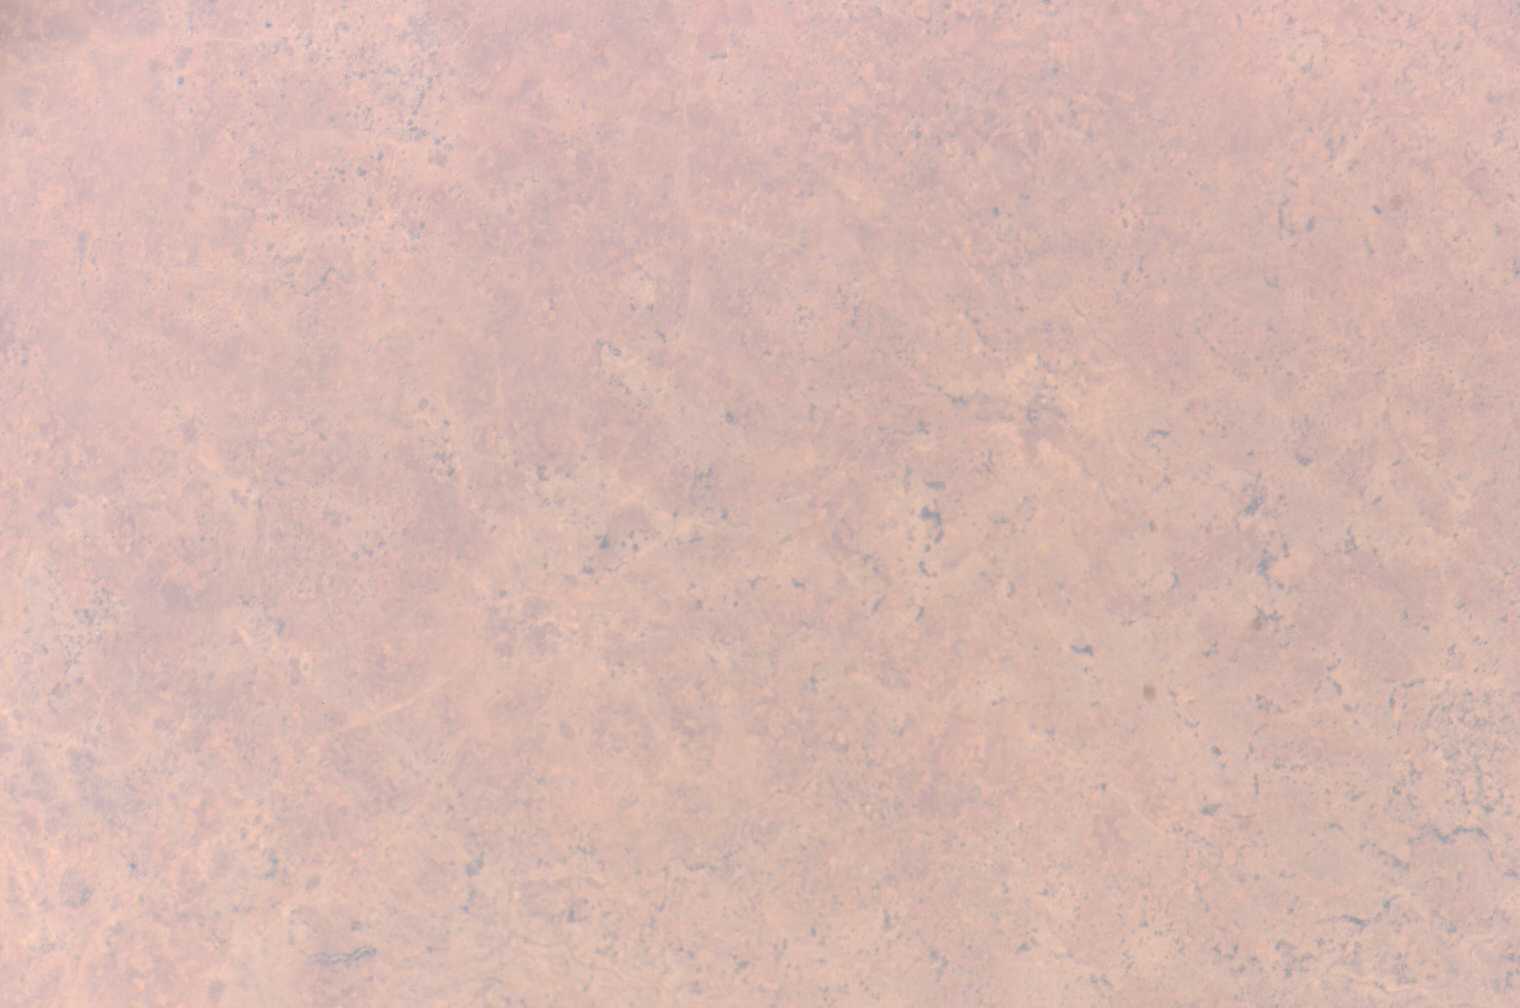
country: SUDAN
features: WADI EL KU FAN MARGIN, TOWNS
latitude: 10.9
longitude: 26.4
